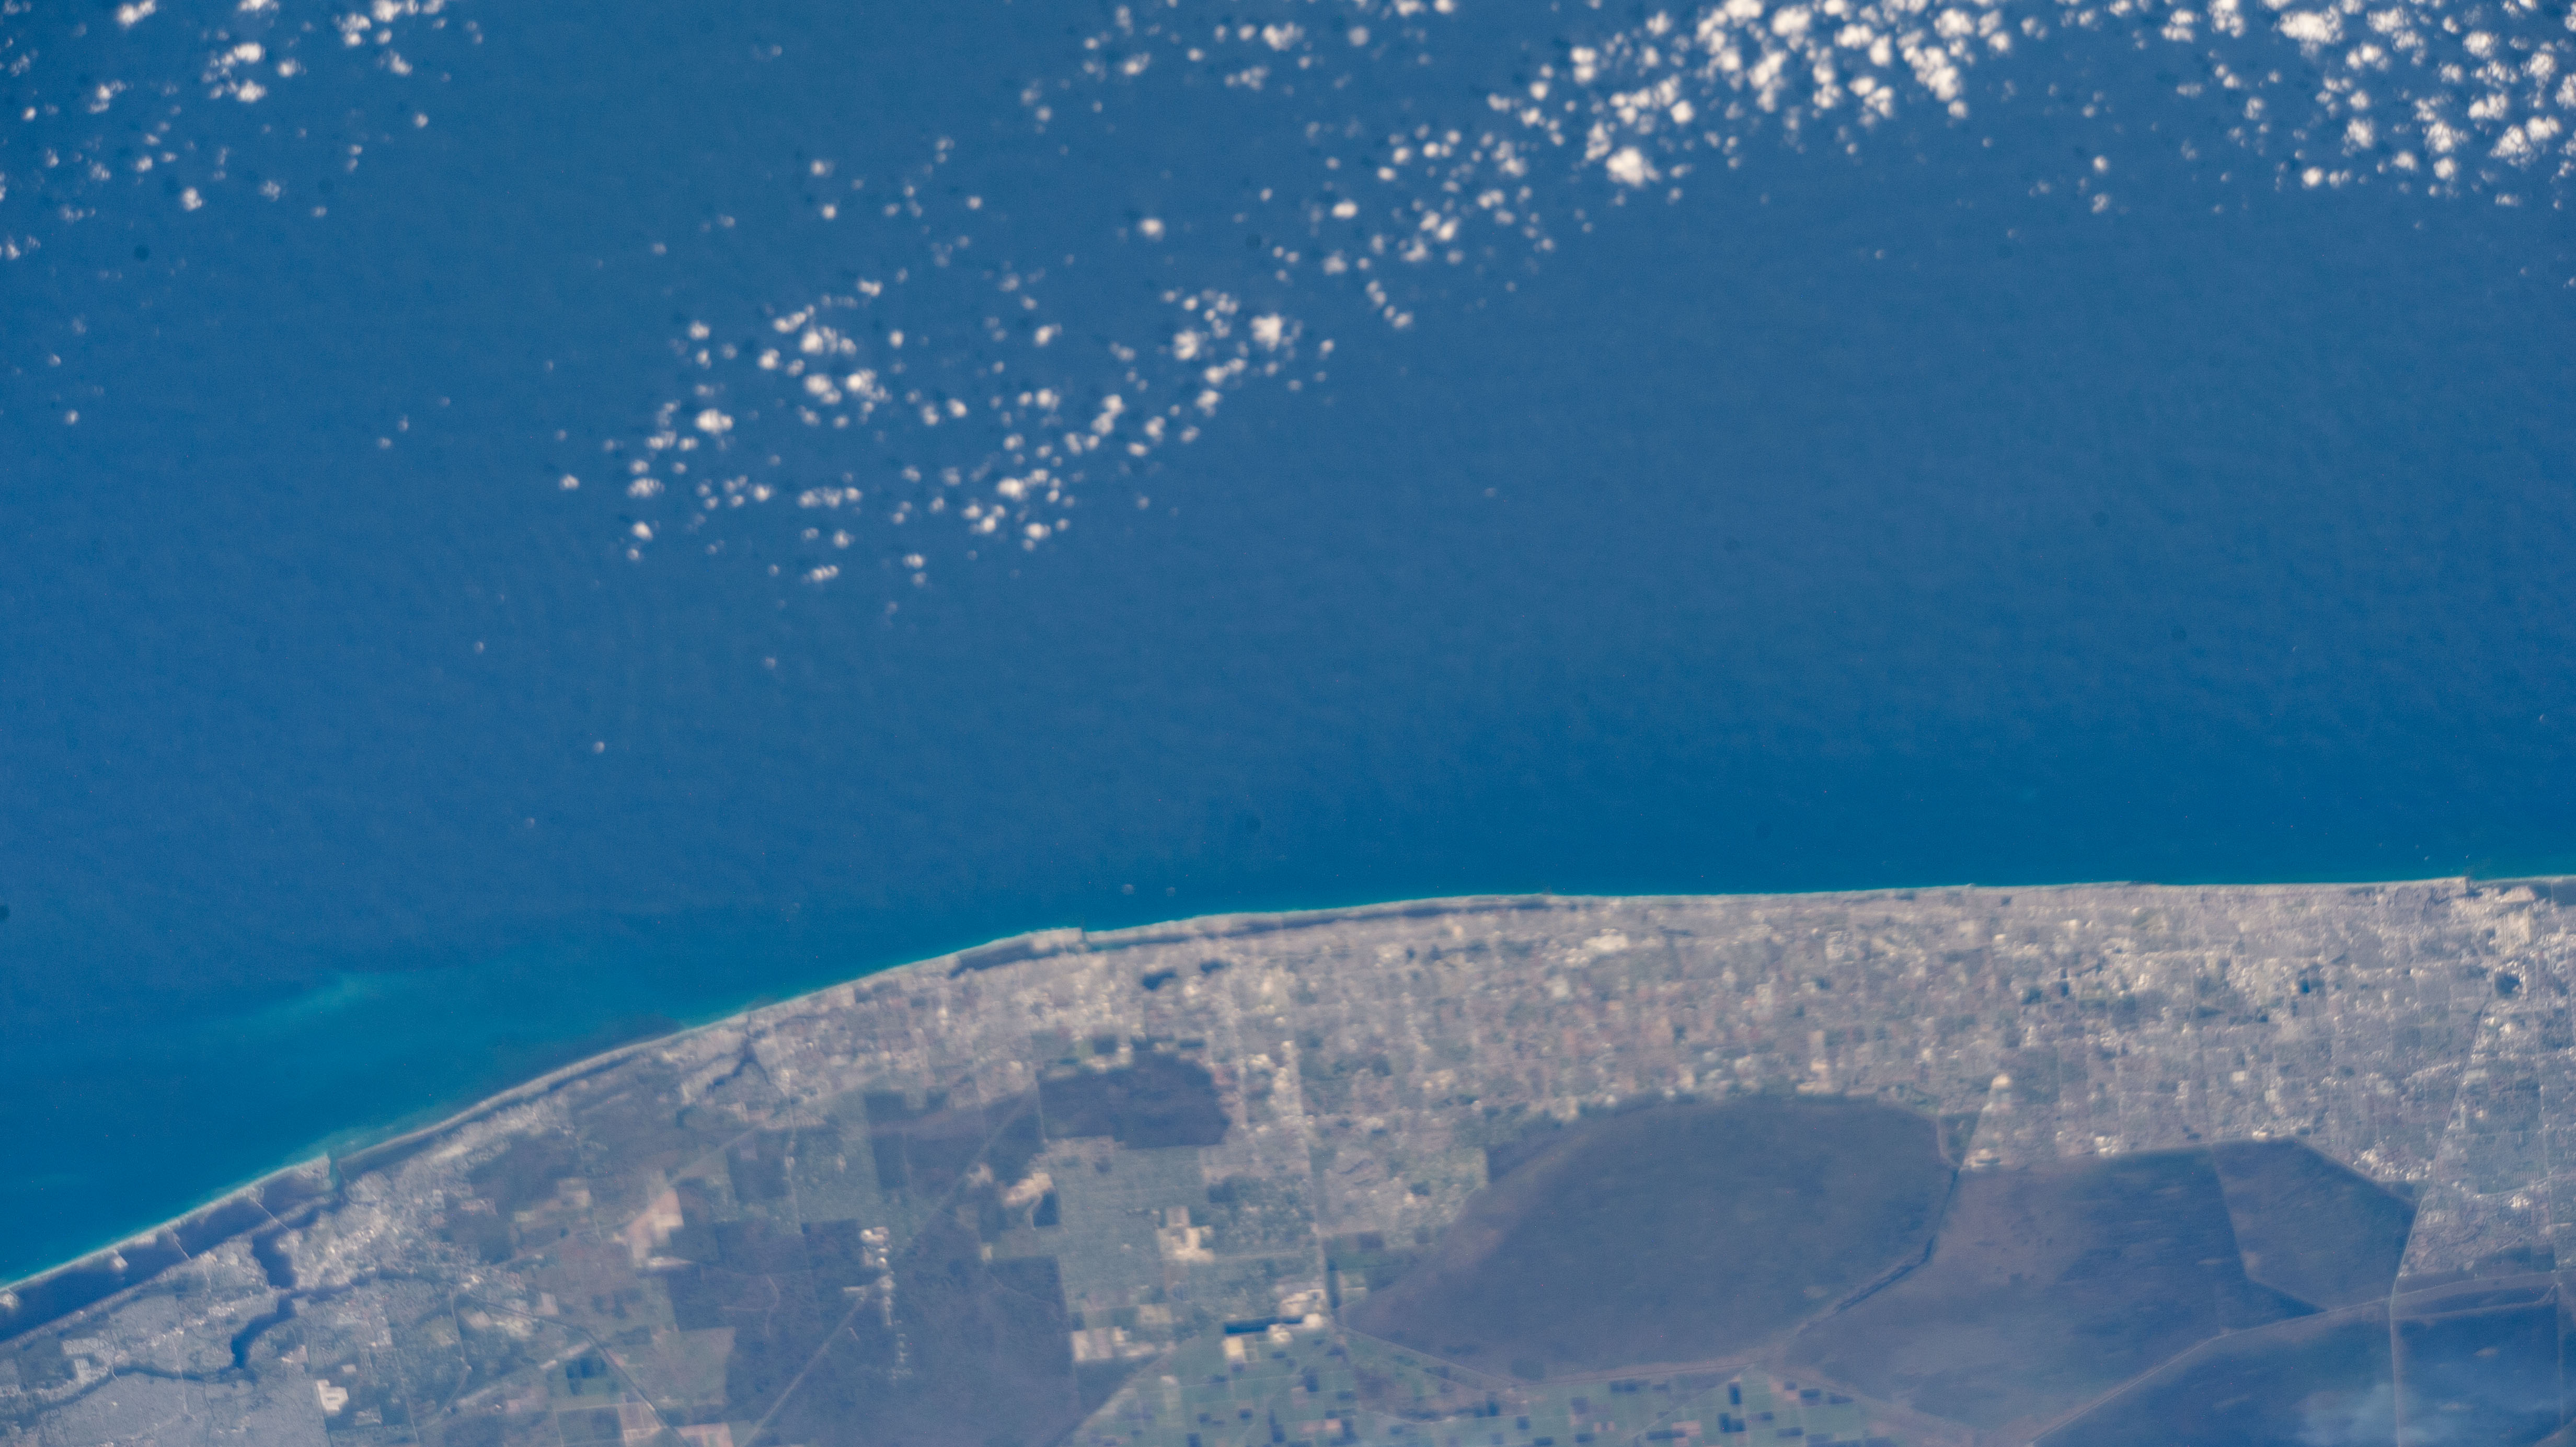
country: USA-FLORIDA
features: WEST PALM BEACH, ATLANTIC OCEAN, SAINT LUCIE RIVER
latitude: 26.6
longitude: -80.0
